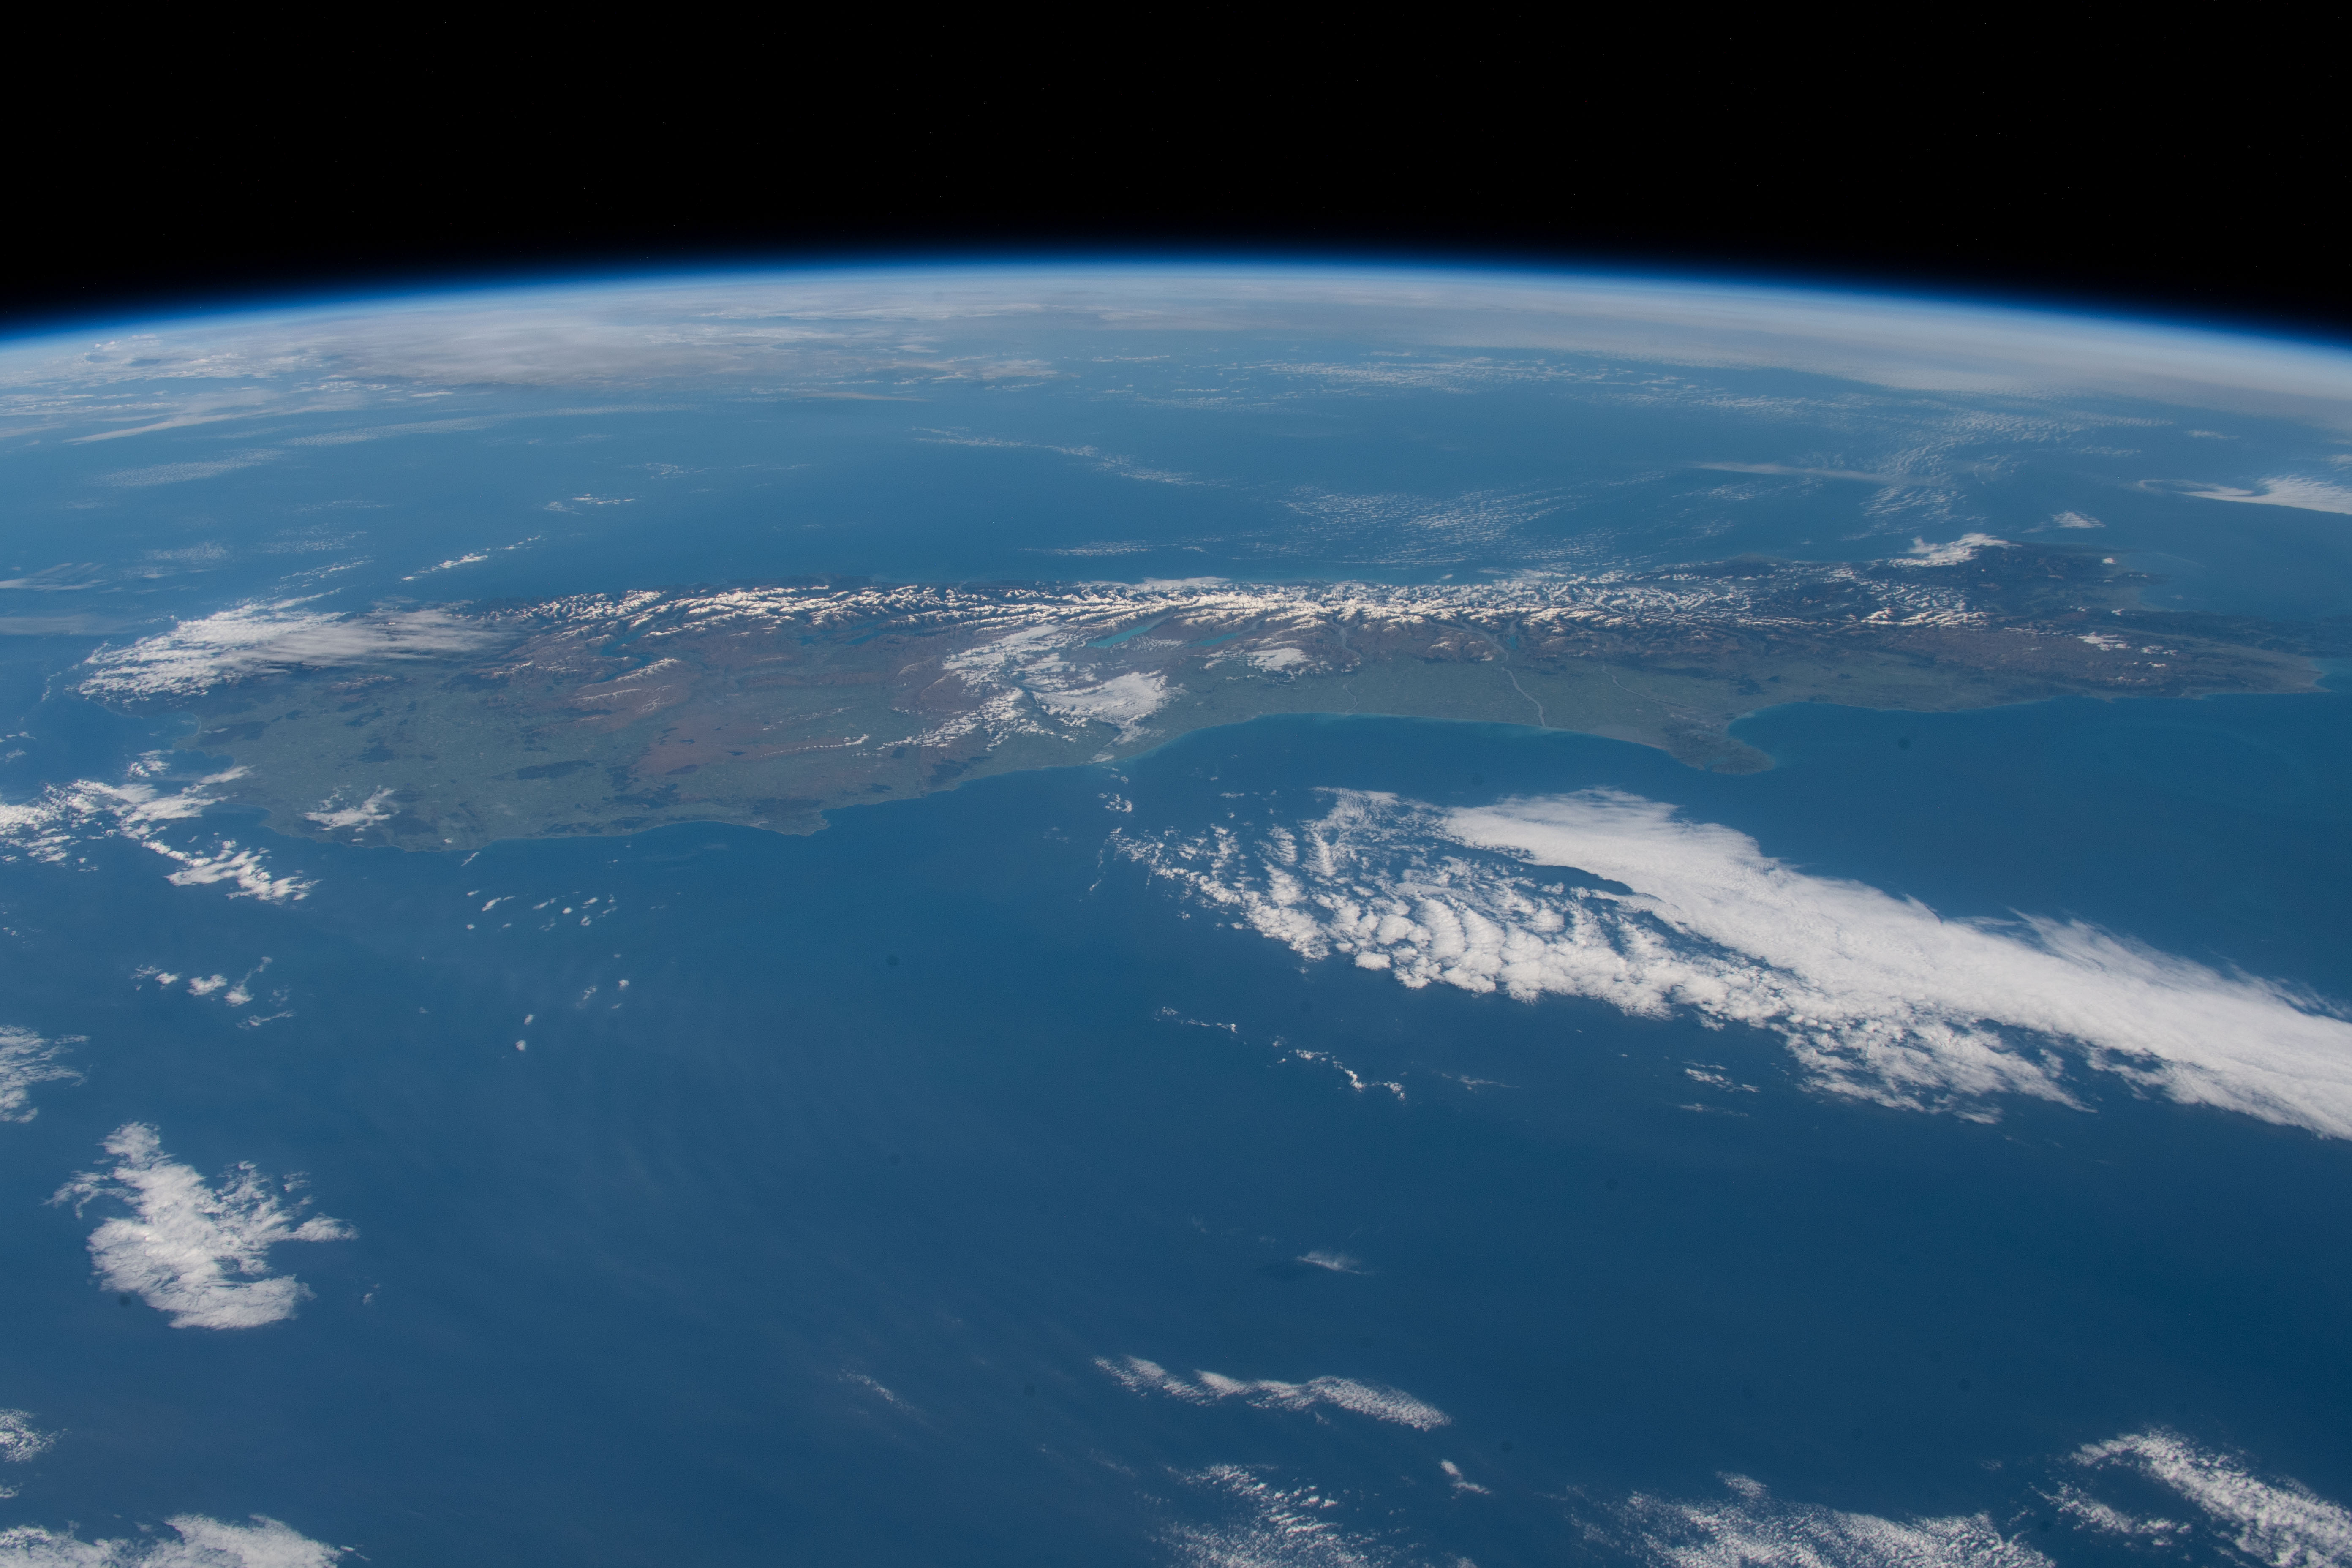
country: NEW ZEALAND-SI
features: NEW ZELAND, SOUTH ISLAND
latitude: -44.5
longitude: 171.5
